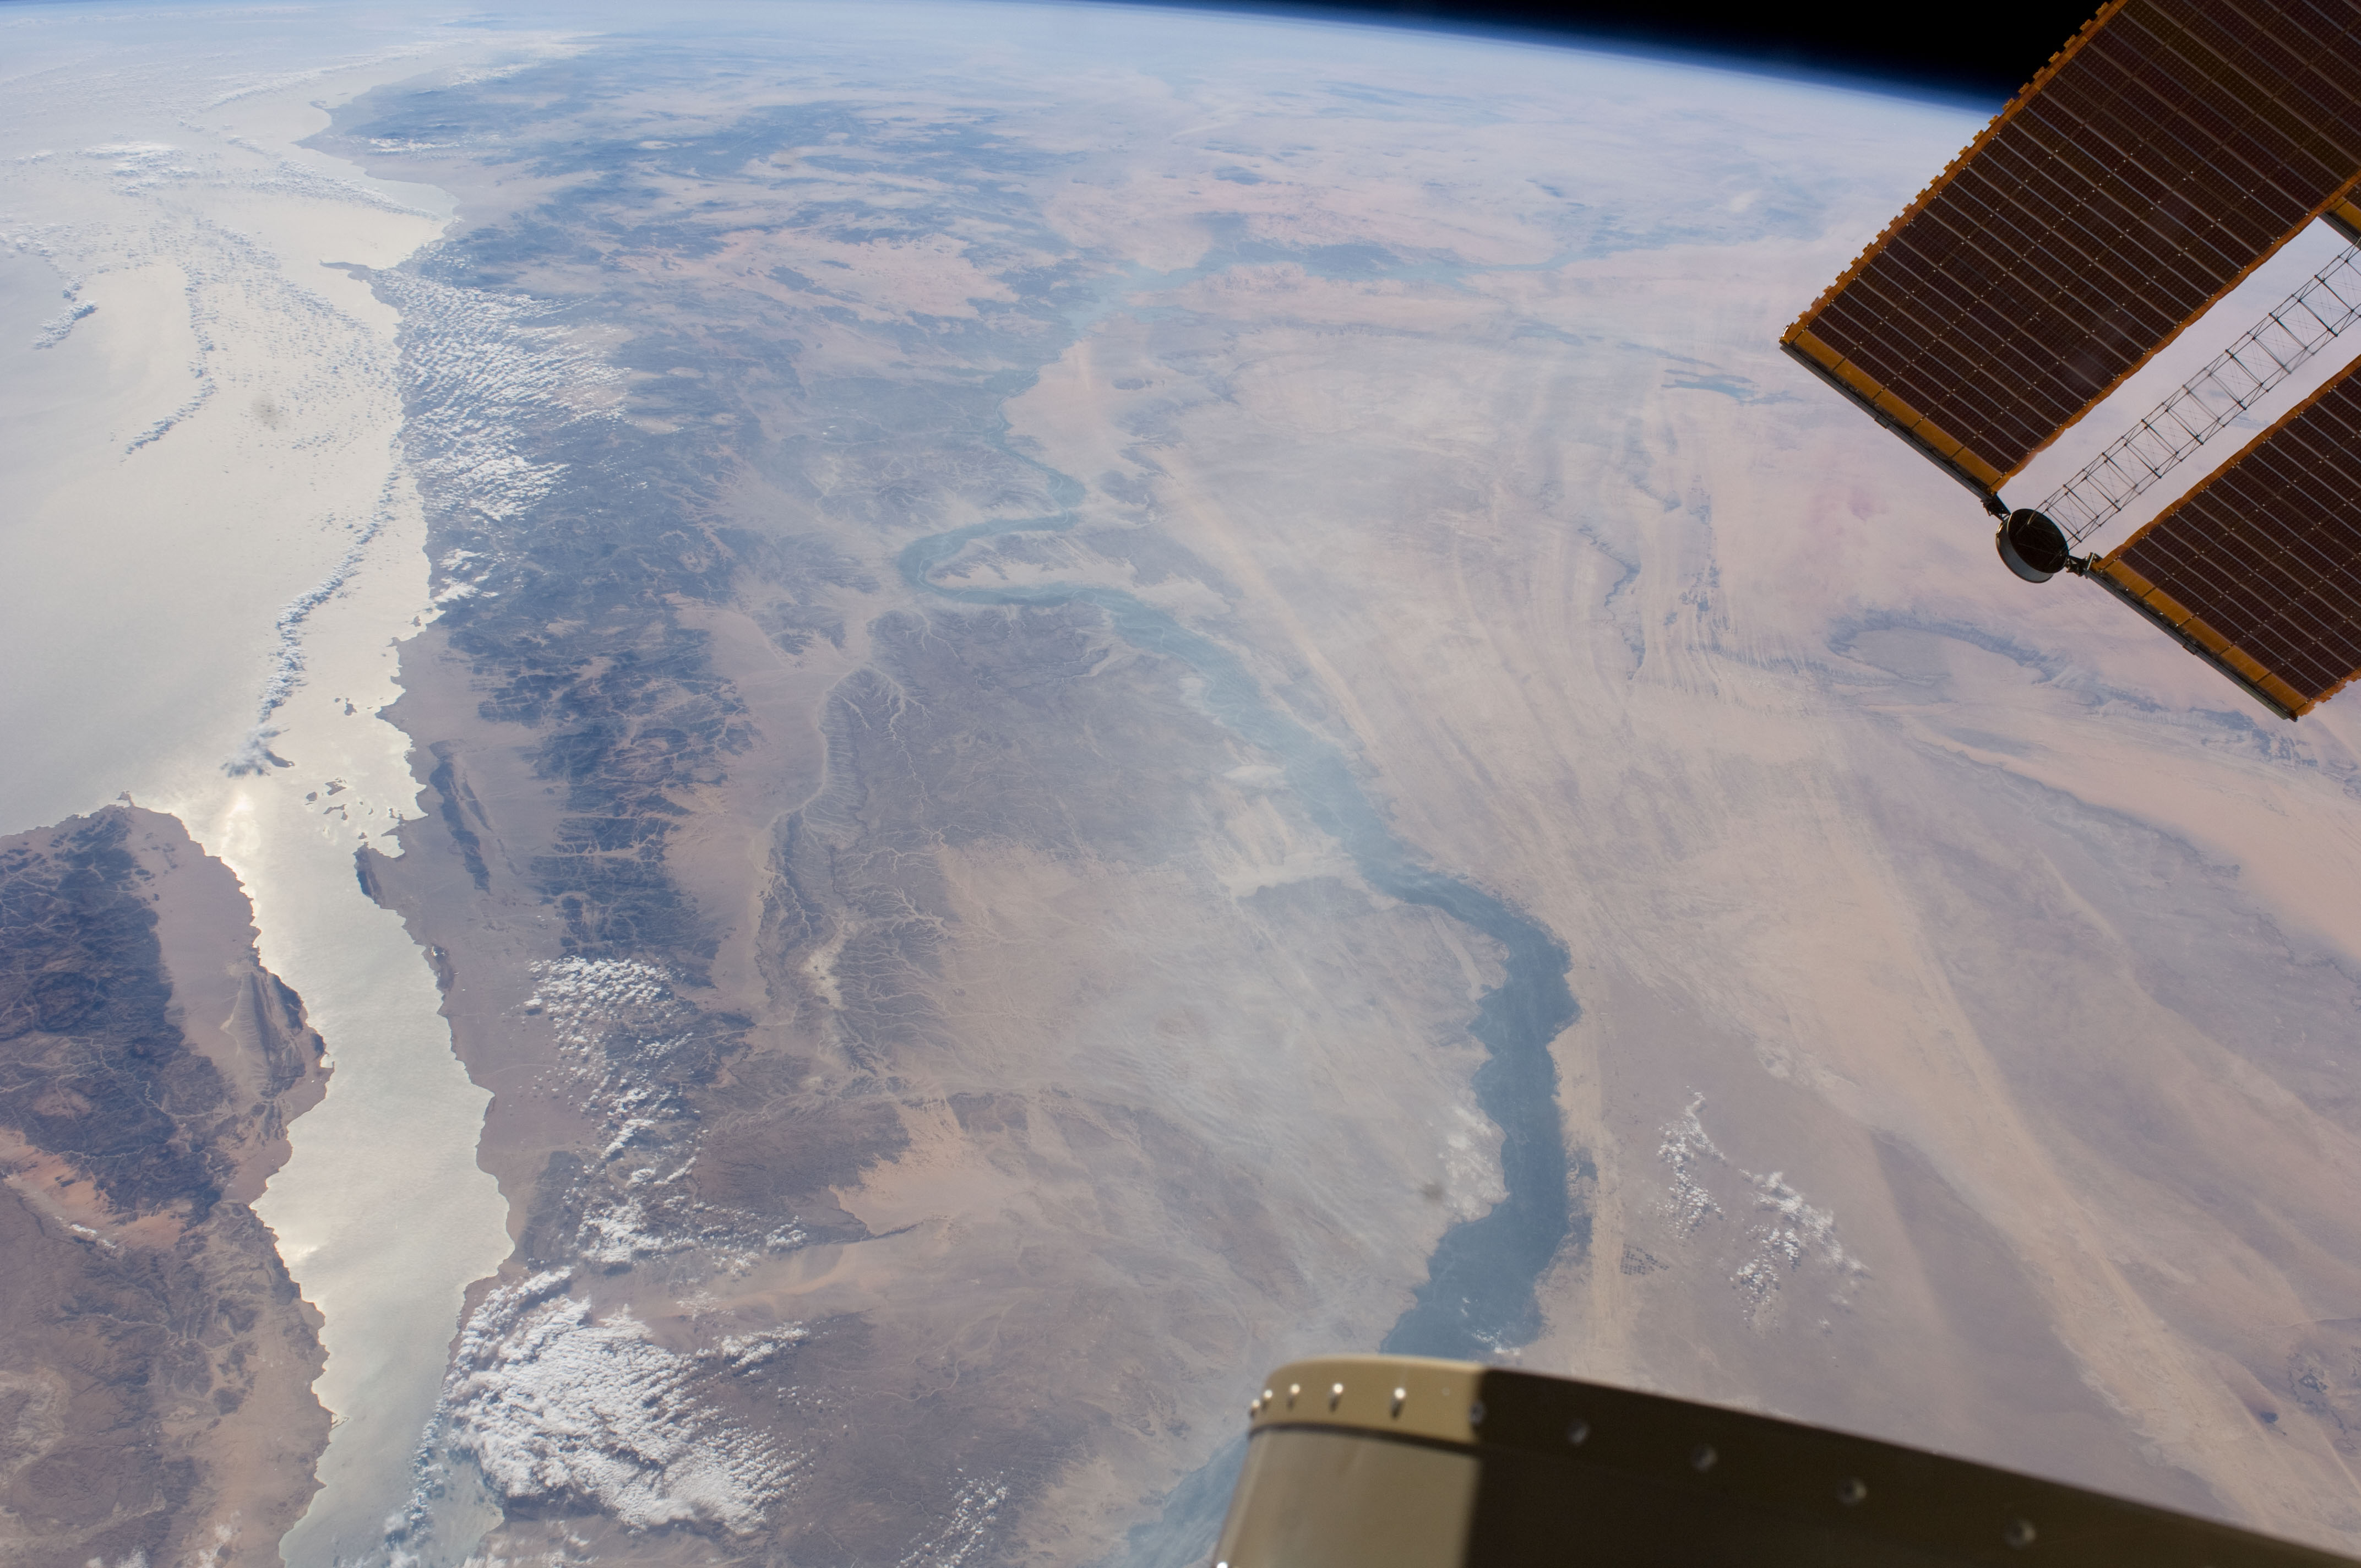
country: EGYPT
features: PAN-NILE RIVER V., EASTERN DES., G. OF SUEZ, NW. RED S., GLINT, HAZE, ISS
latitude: 27.0
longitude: 31.5
